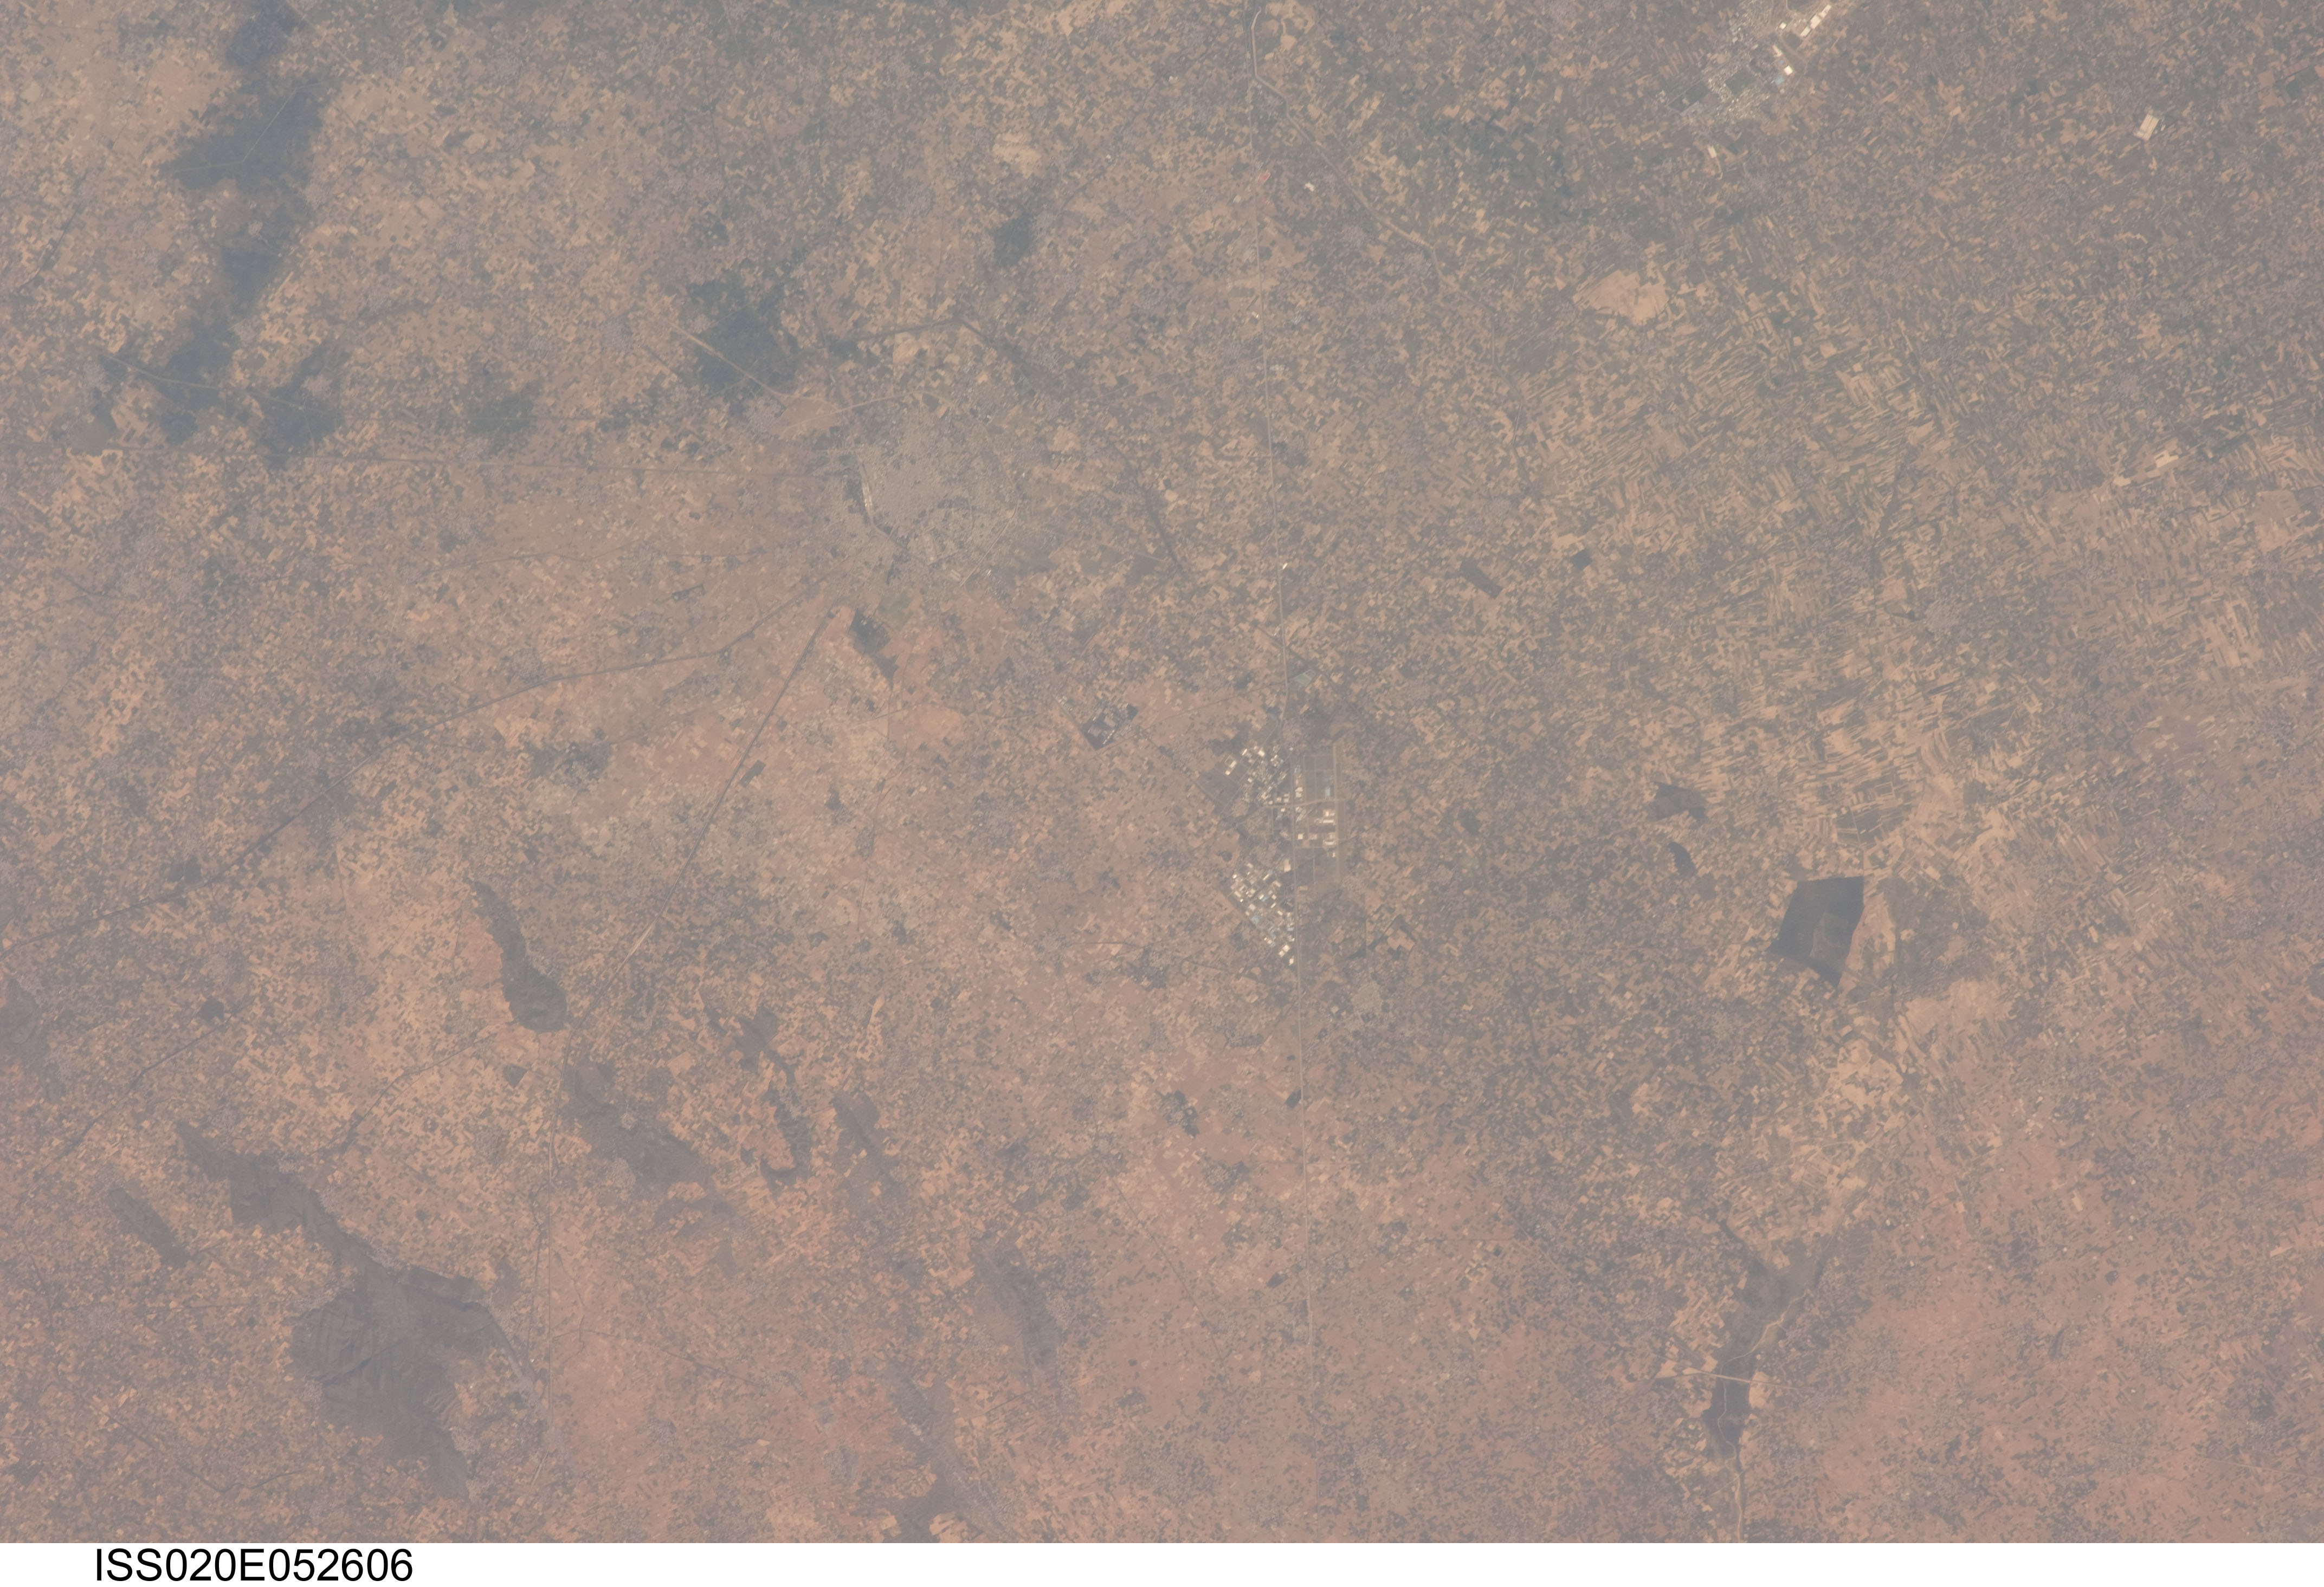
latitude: 28.1
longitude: 76.6
